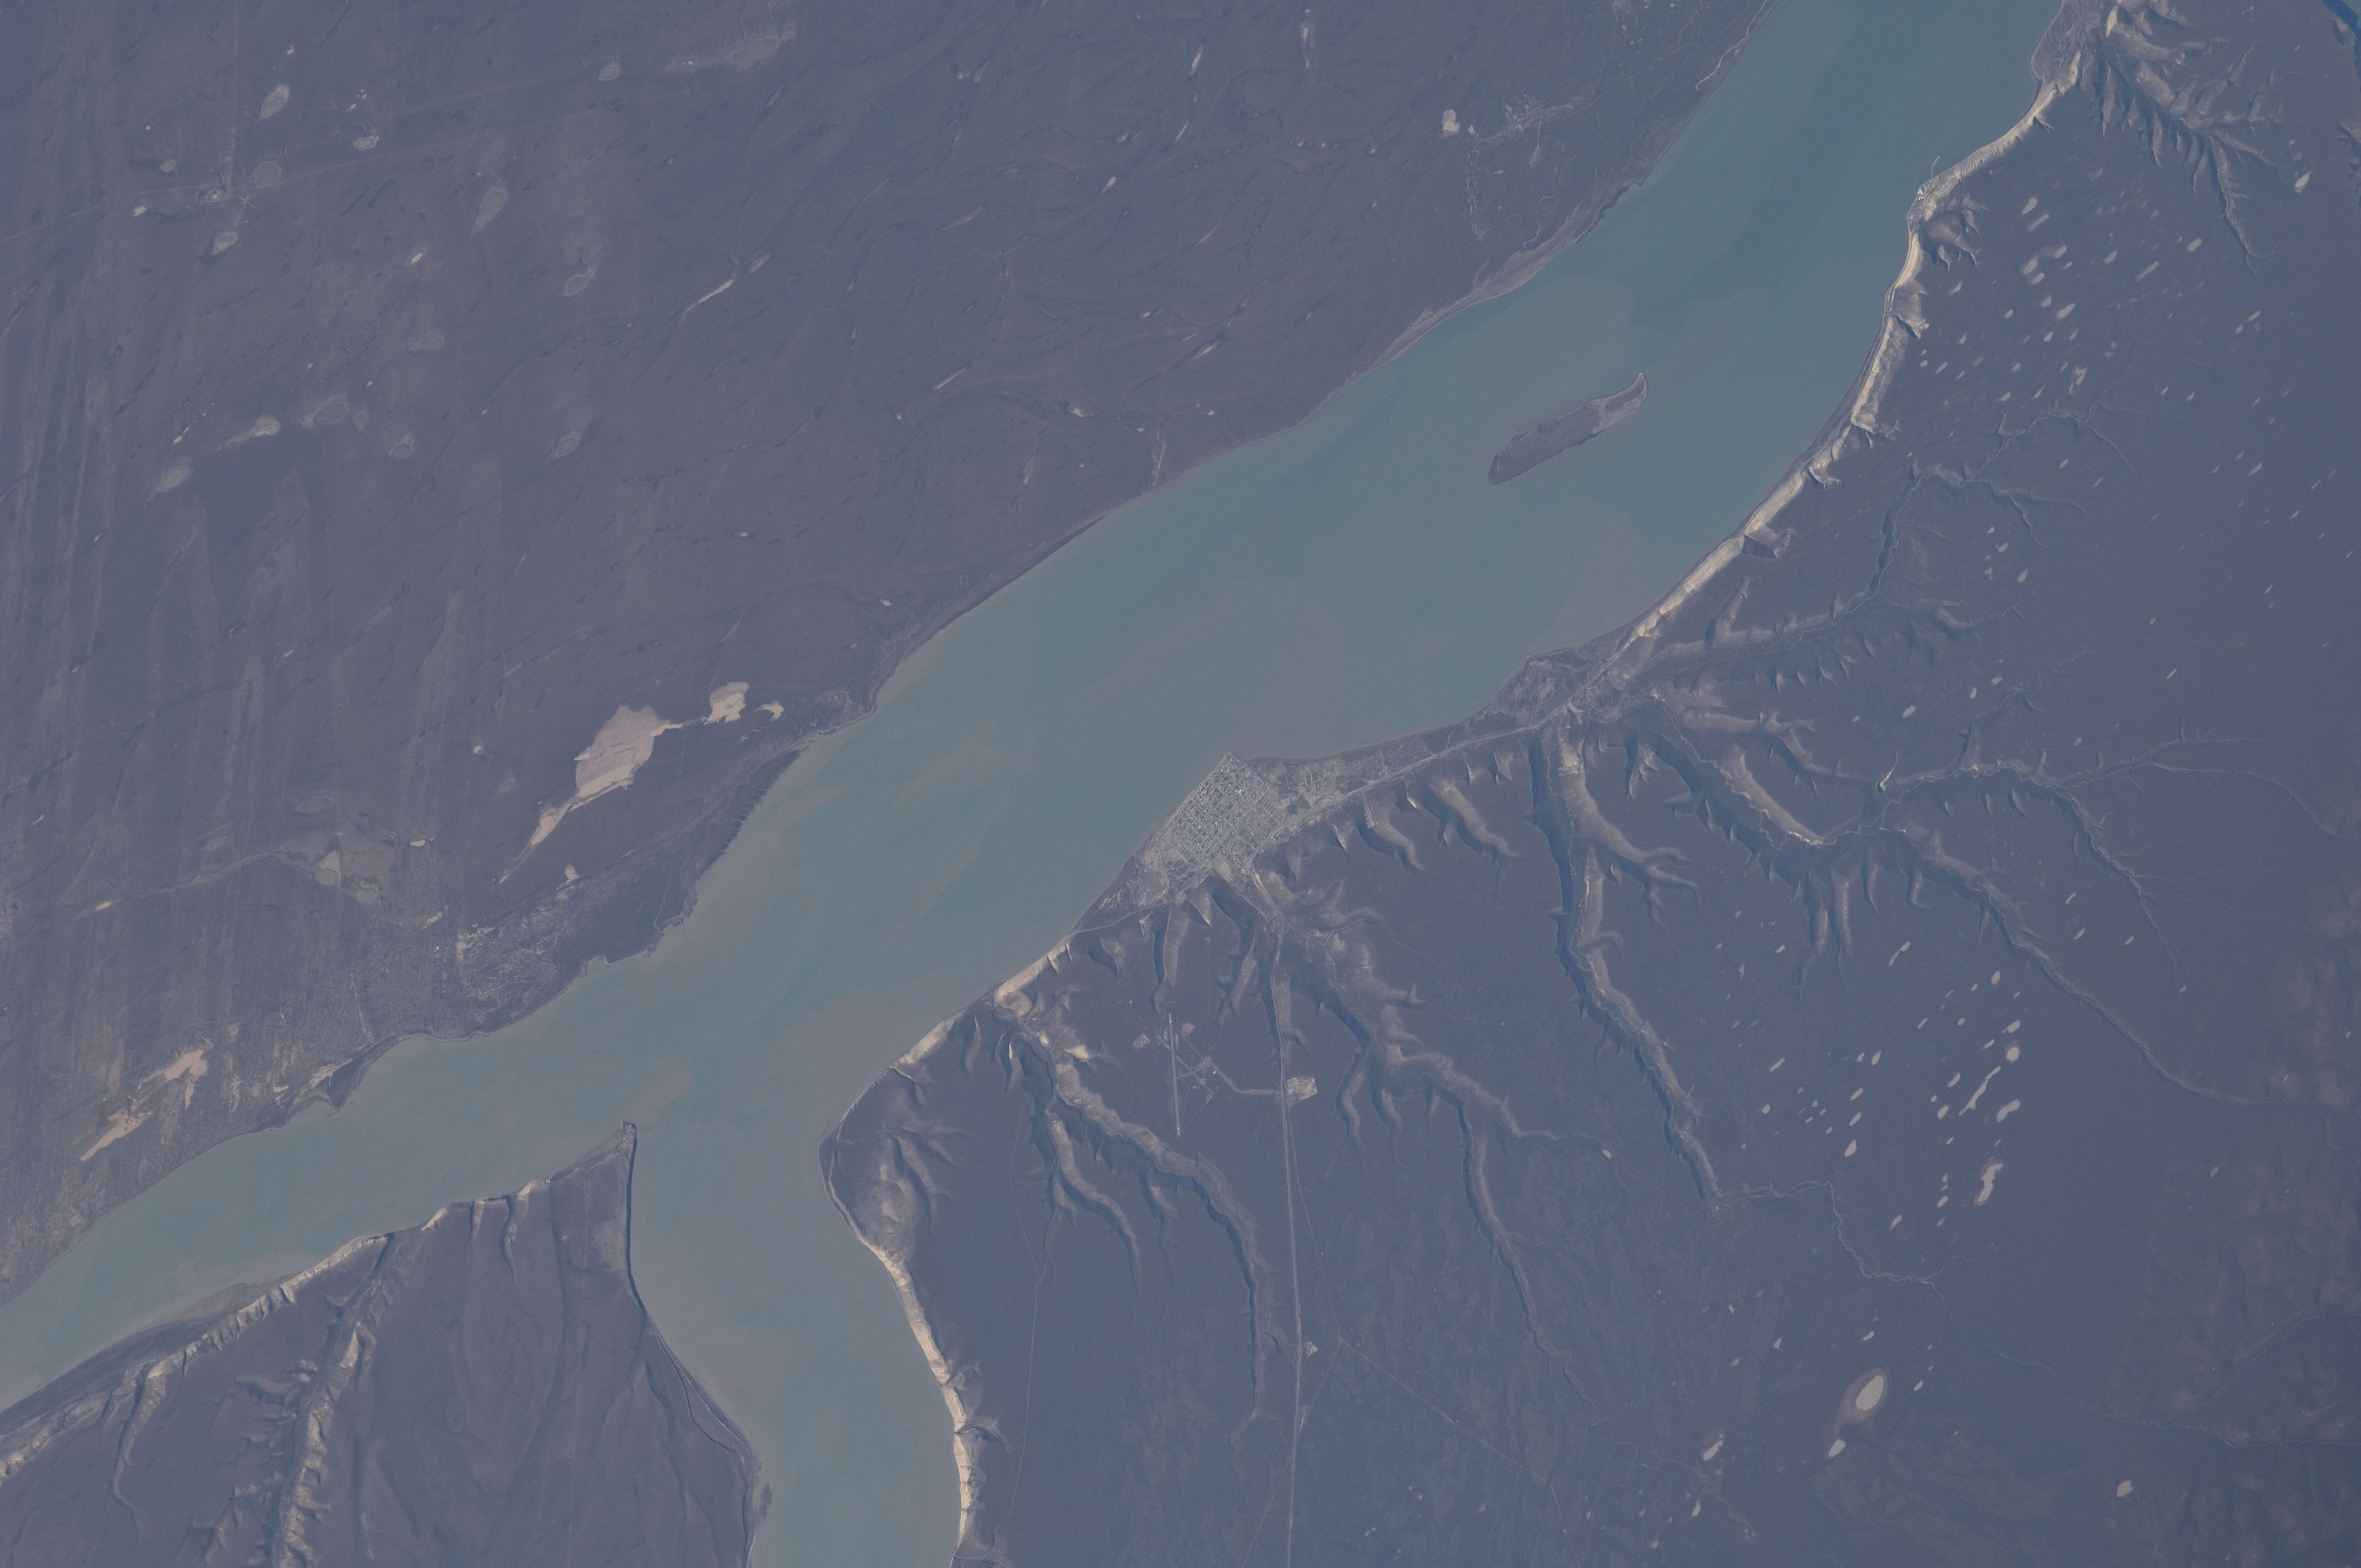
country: ARGENTINA
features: SANTA CRUZ R., PUERTO SANTA CRUZ
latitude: -50.0
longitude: -68.5
